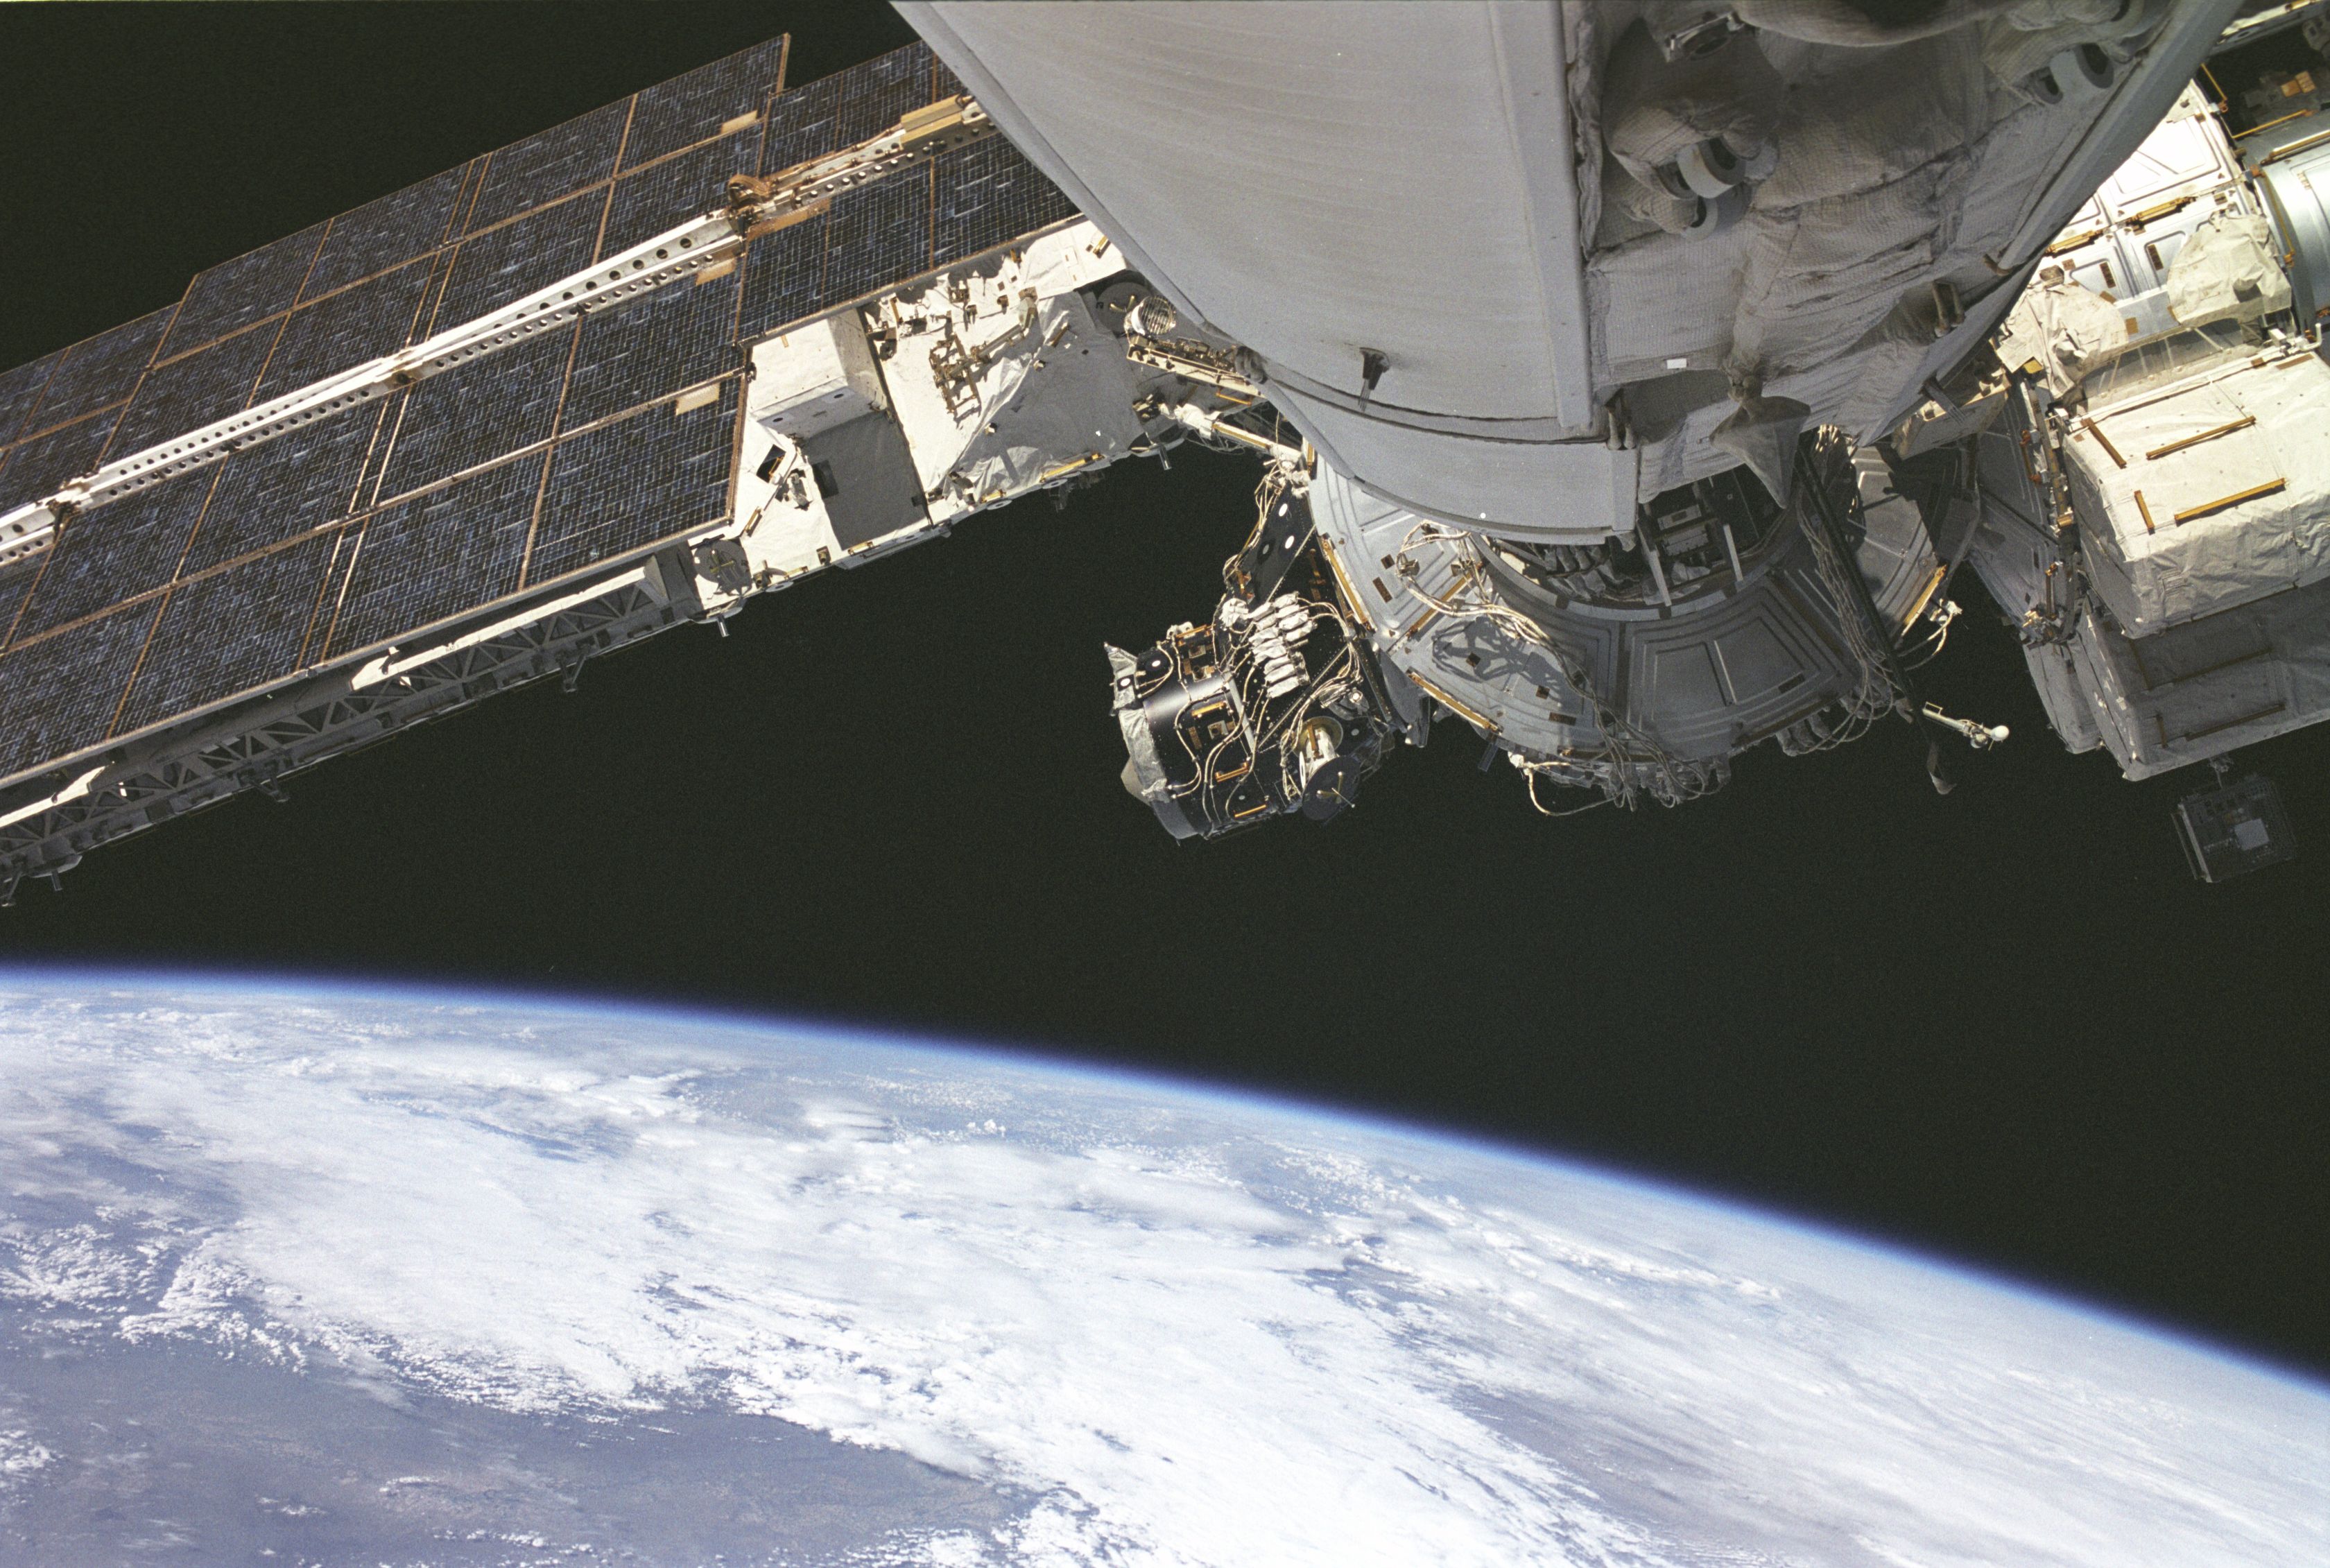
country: CLOUDS
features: PAN-CLOUDS, ISS
